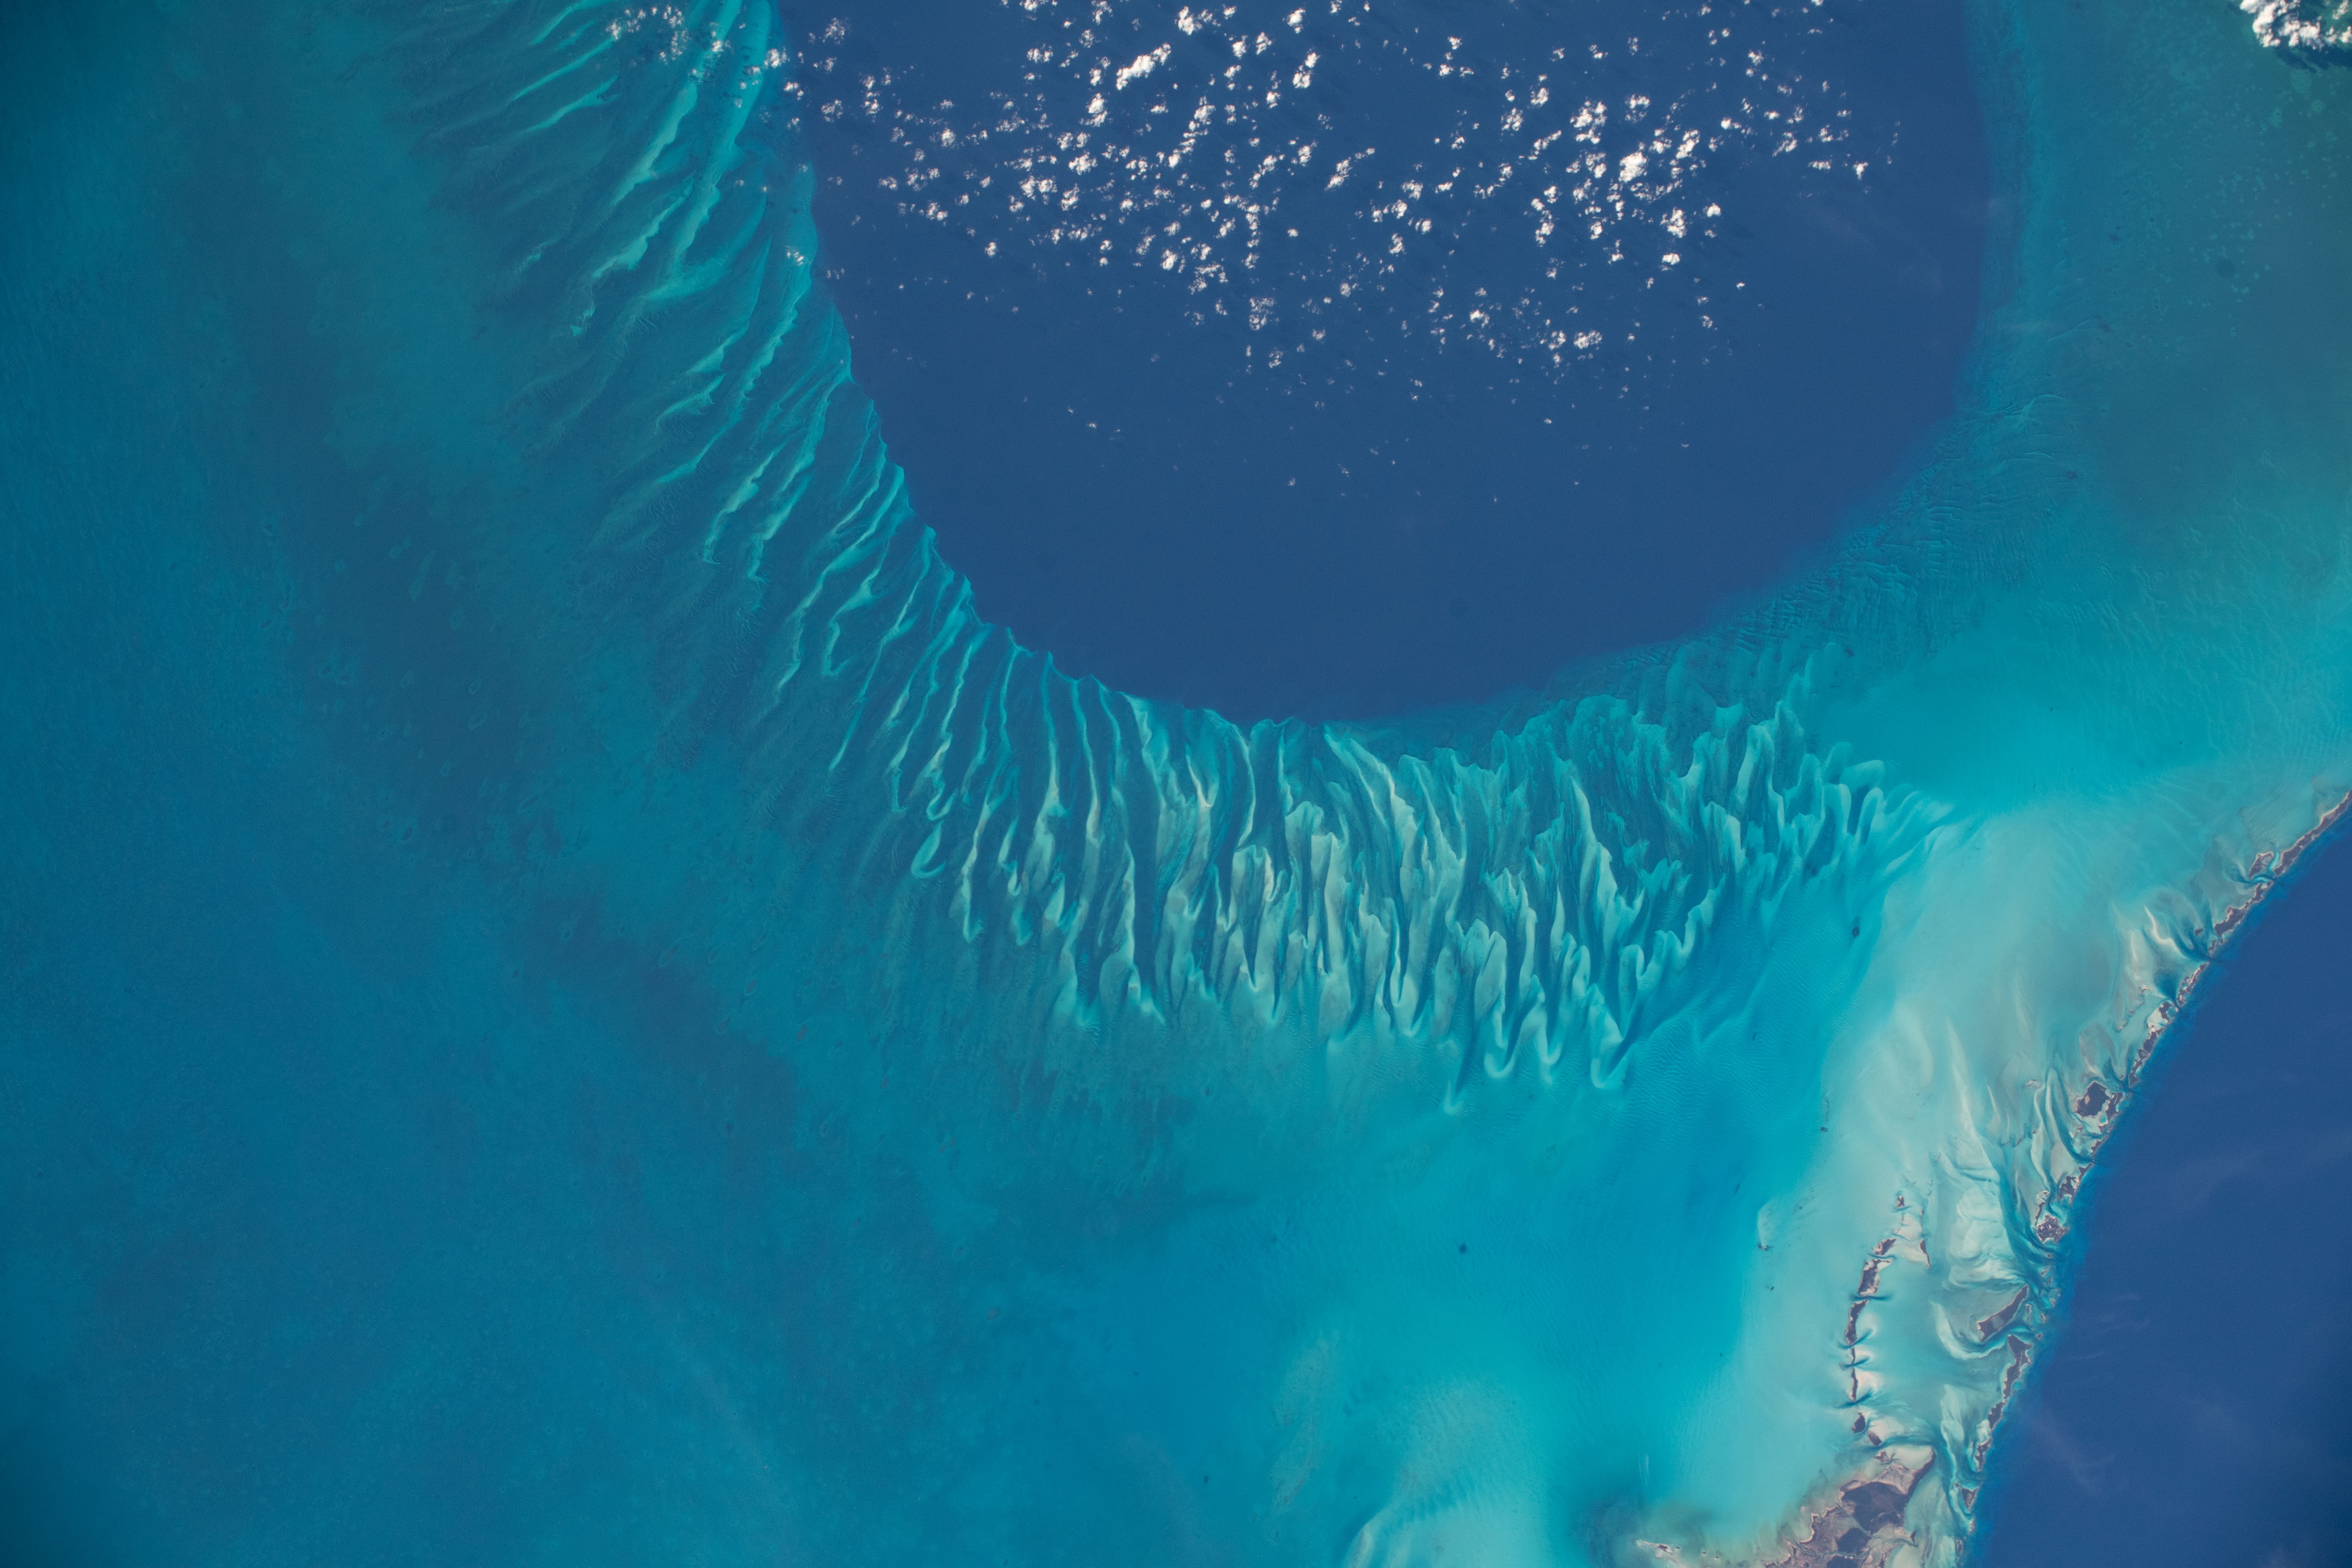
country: BAHAMAS
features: TONGUE OF THE OCEAN
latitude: 23.5
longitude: -76.6
